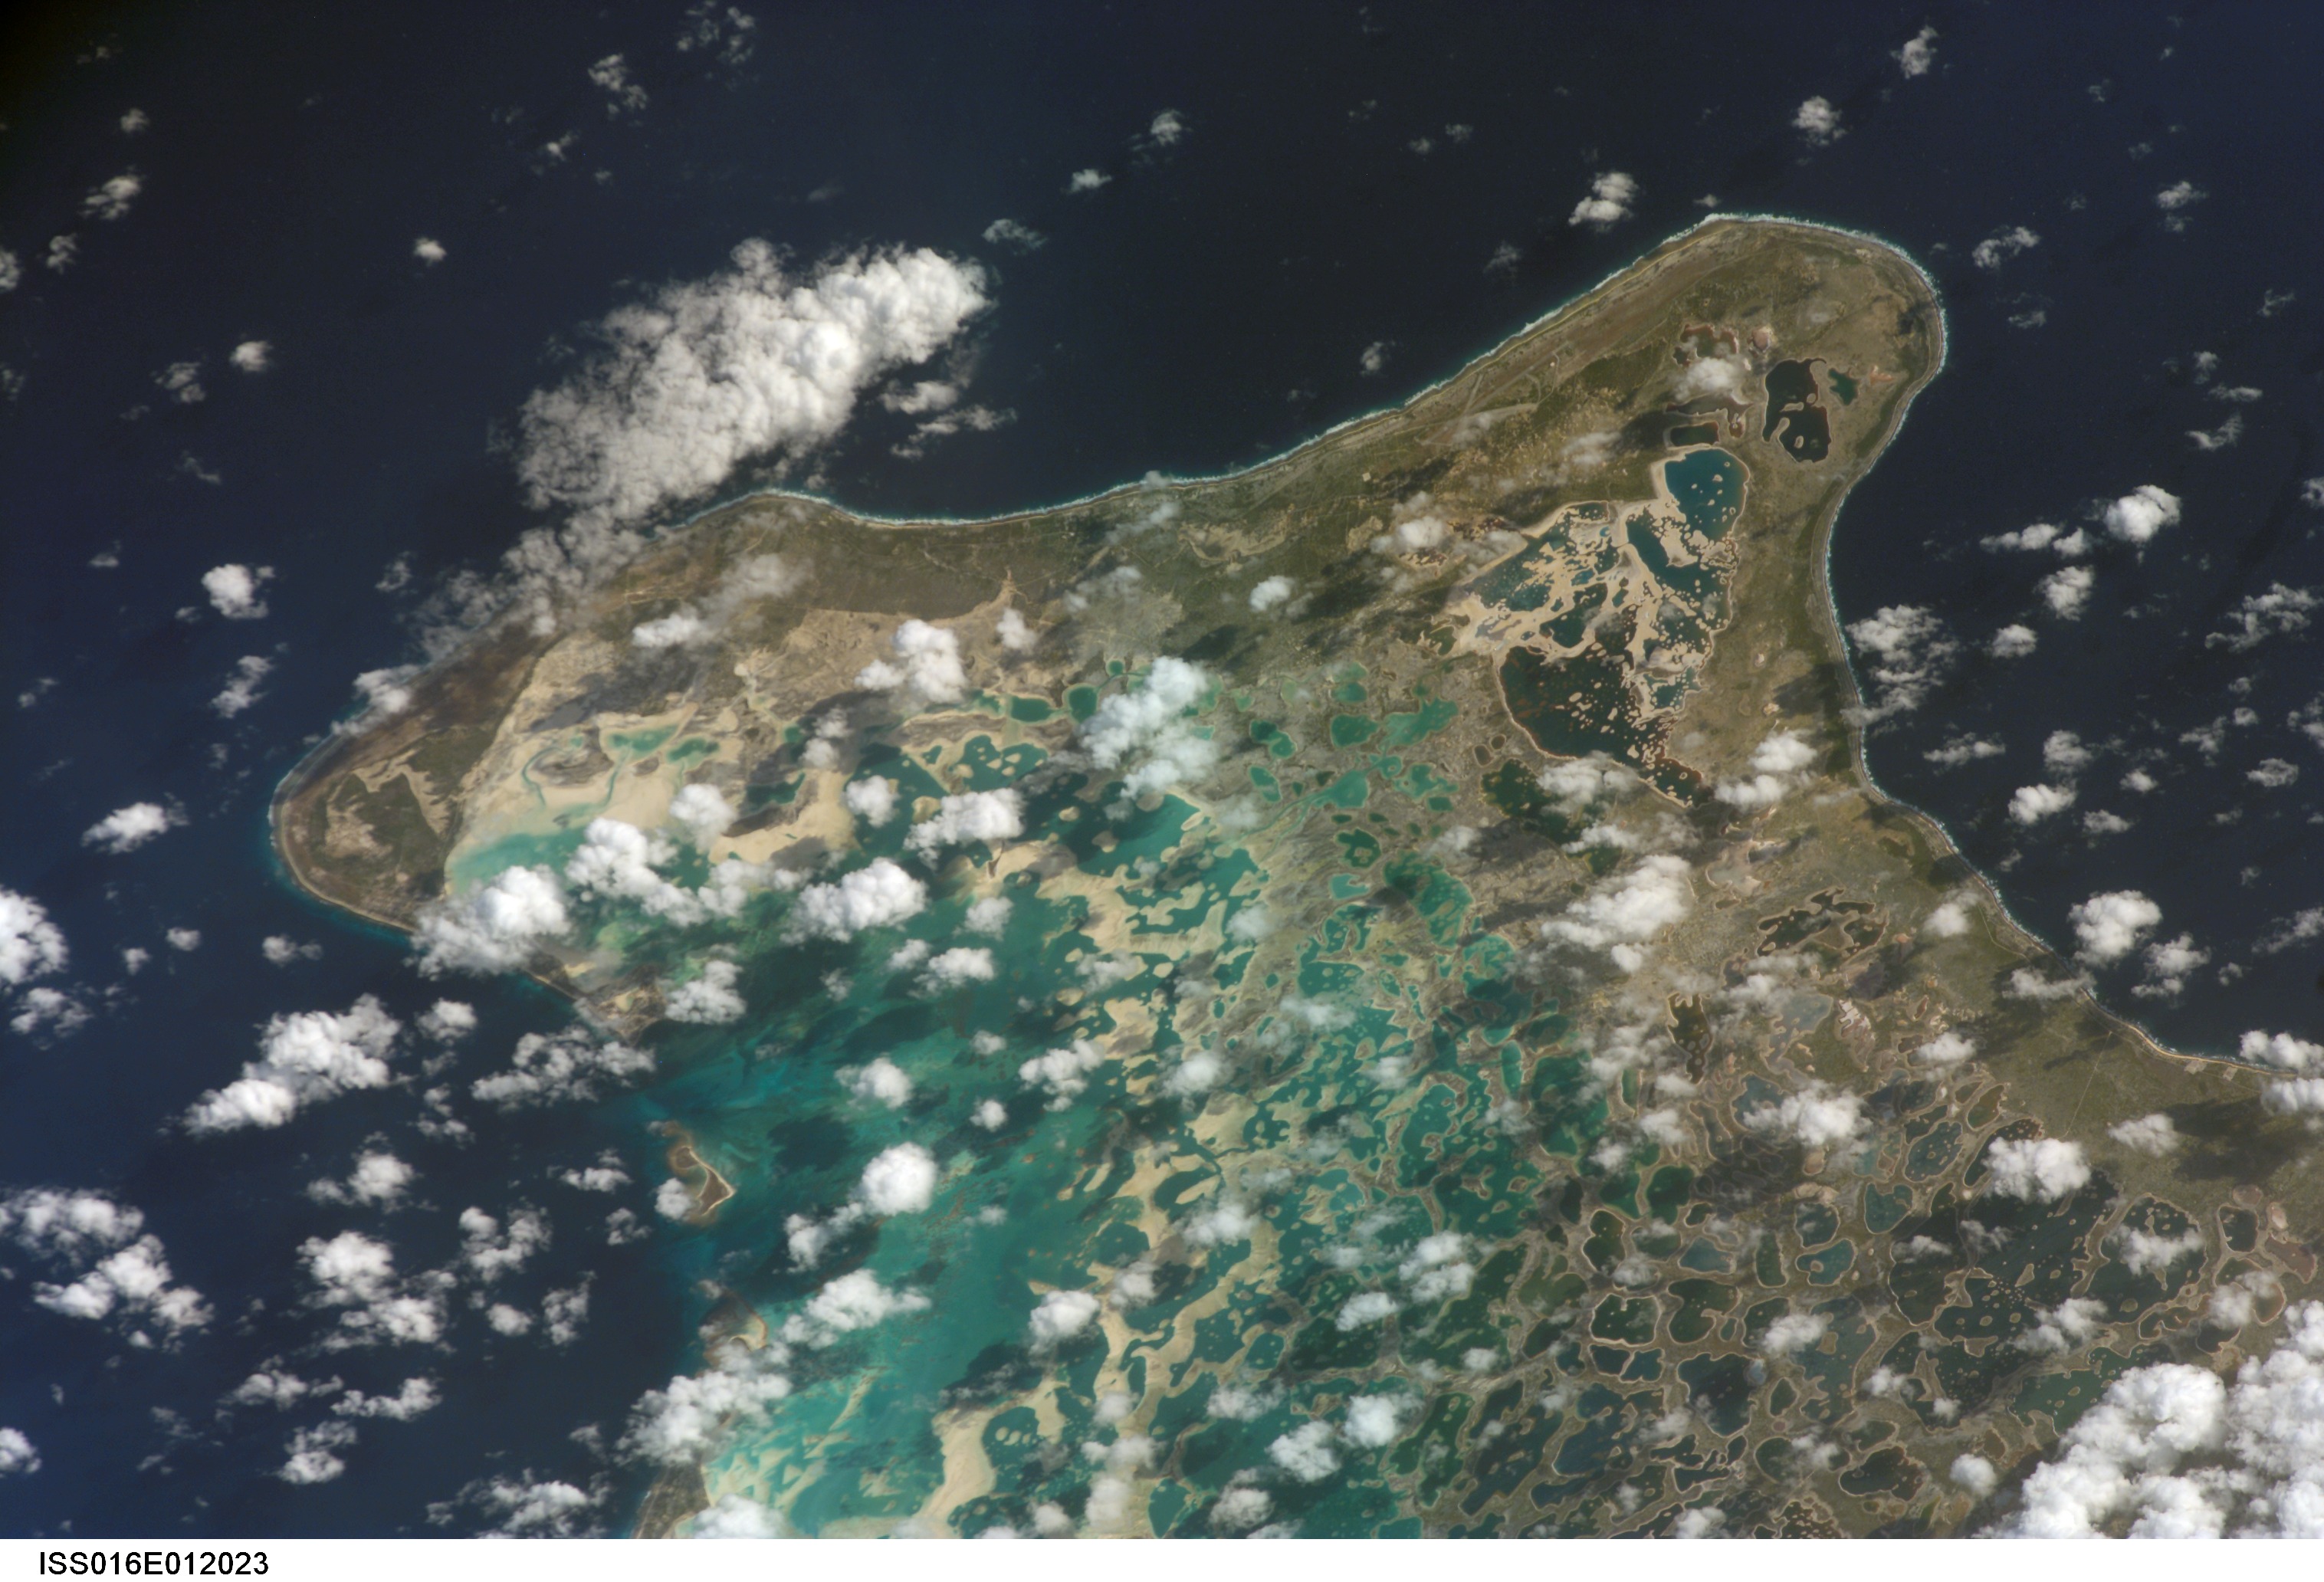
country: KIRIBATI
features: CHRISTMAS I., REEFS, LAGOONS
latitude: 2.0
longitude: -157.4
